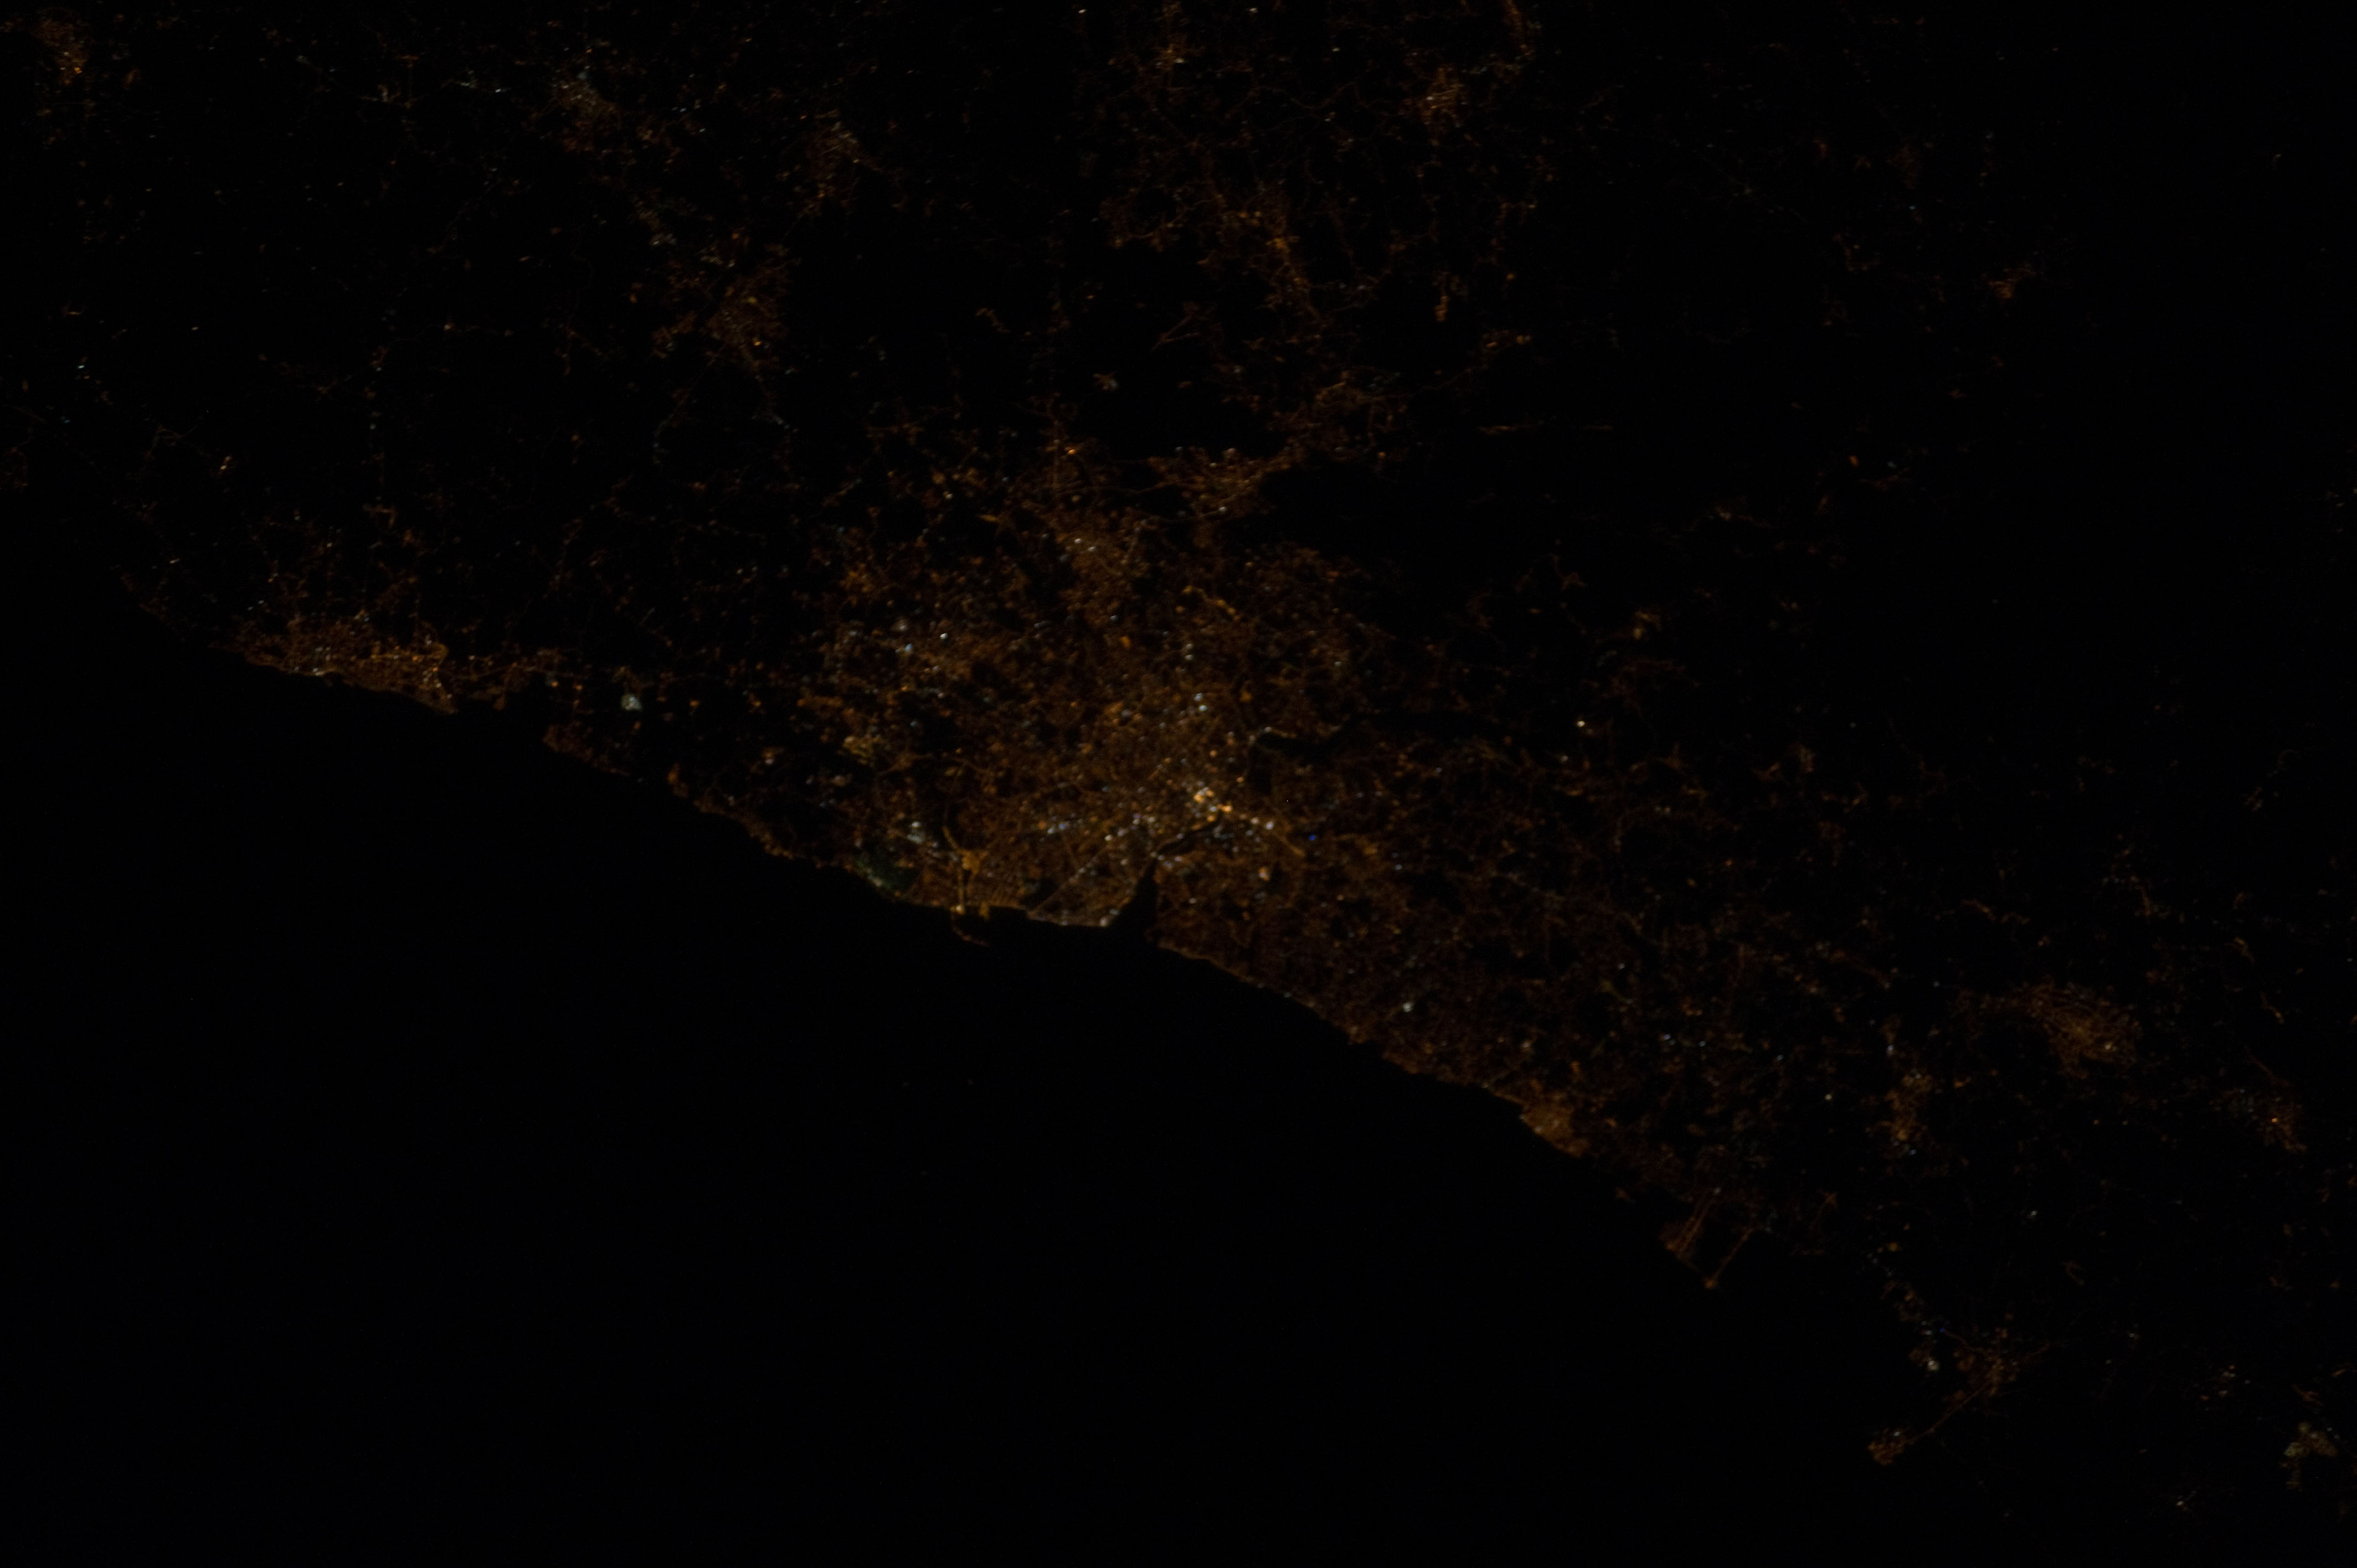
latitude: 41.1
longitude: -8.6
